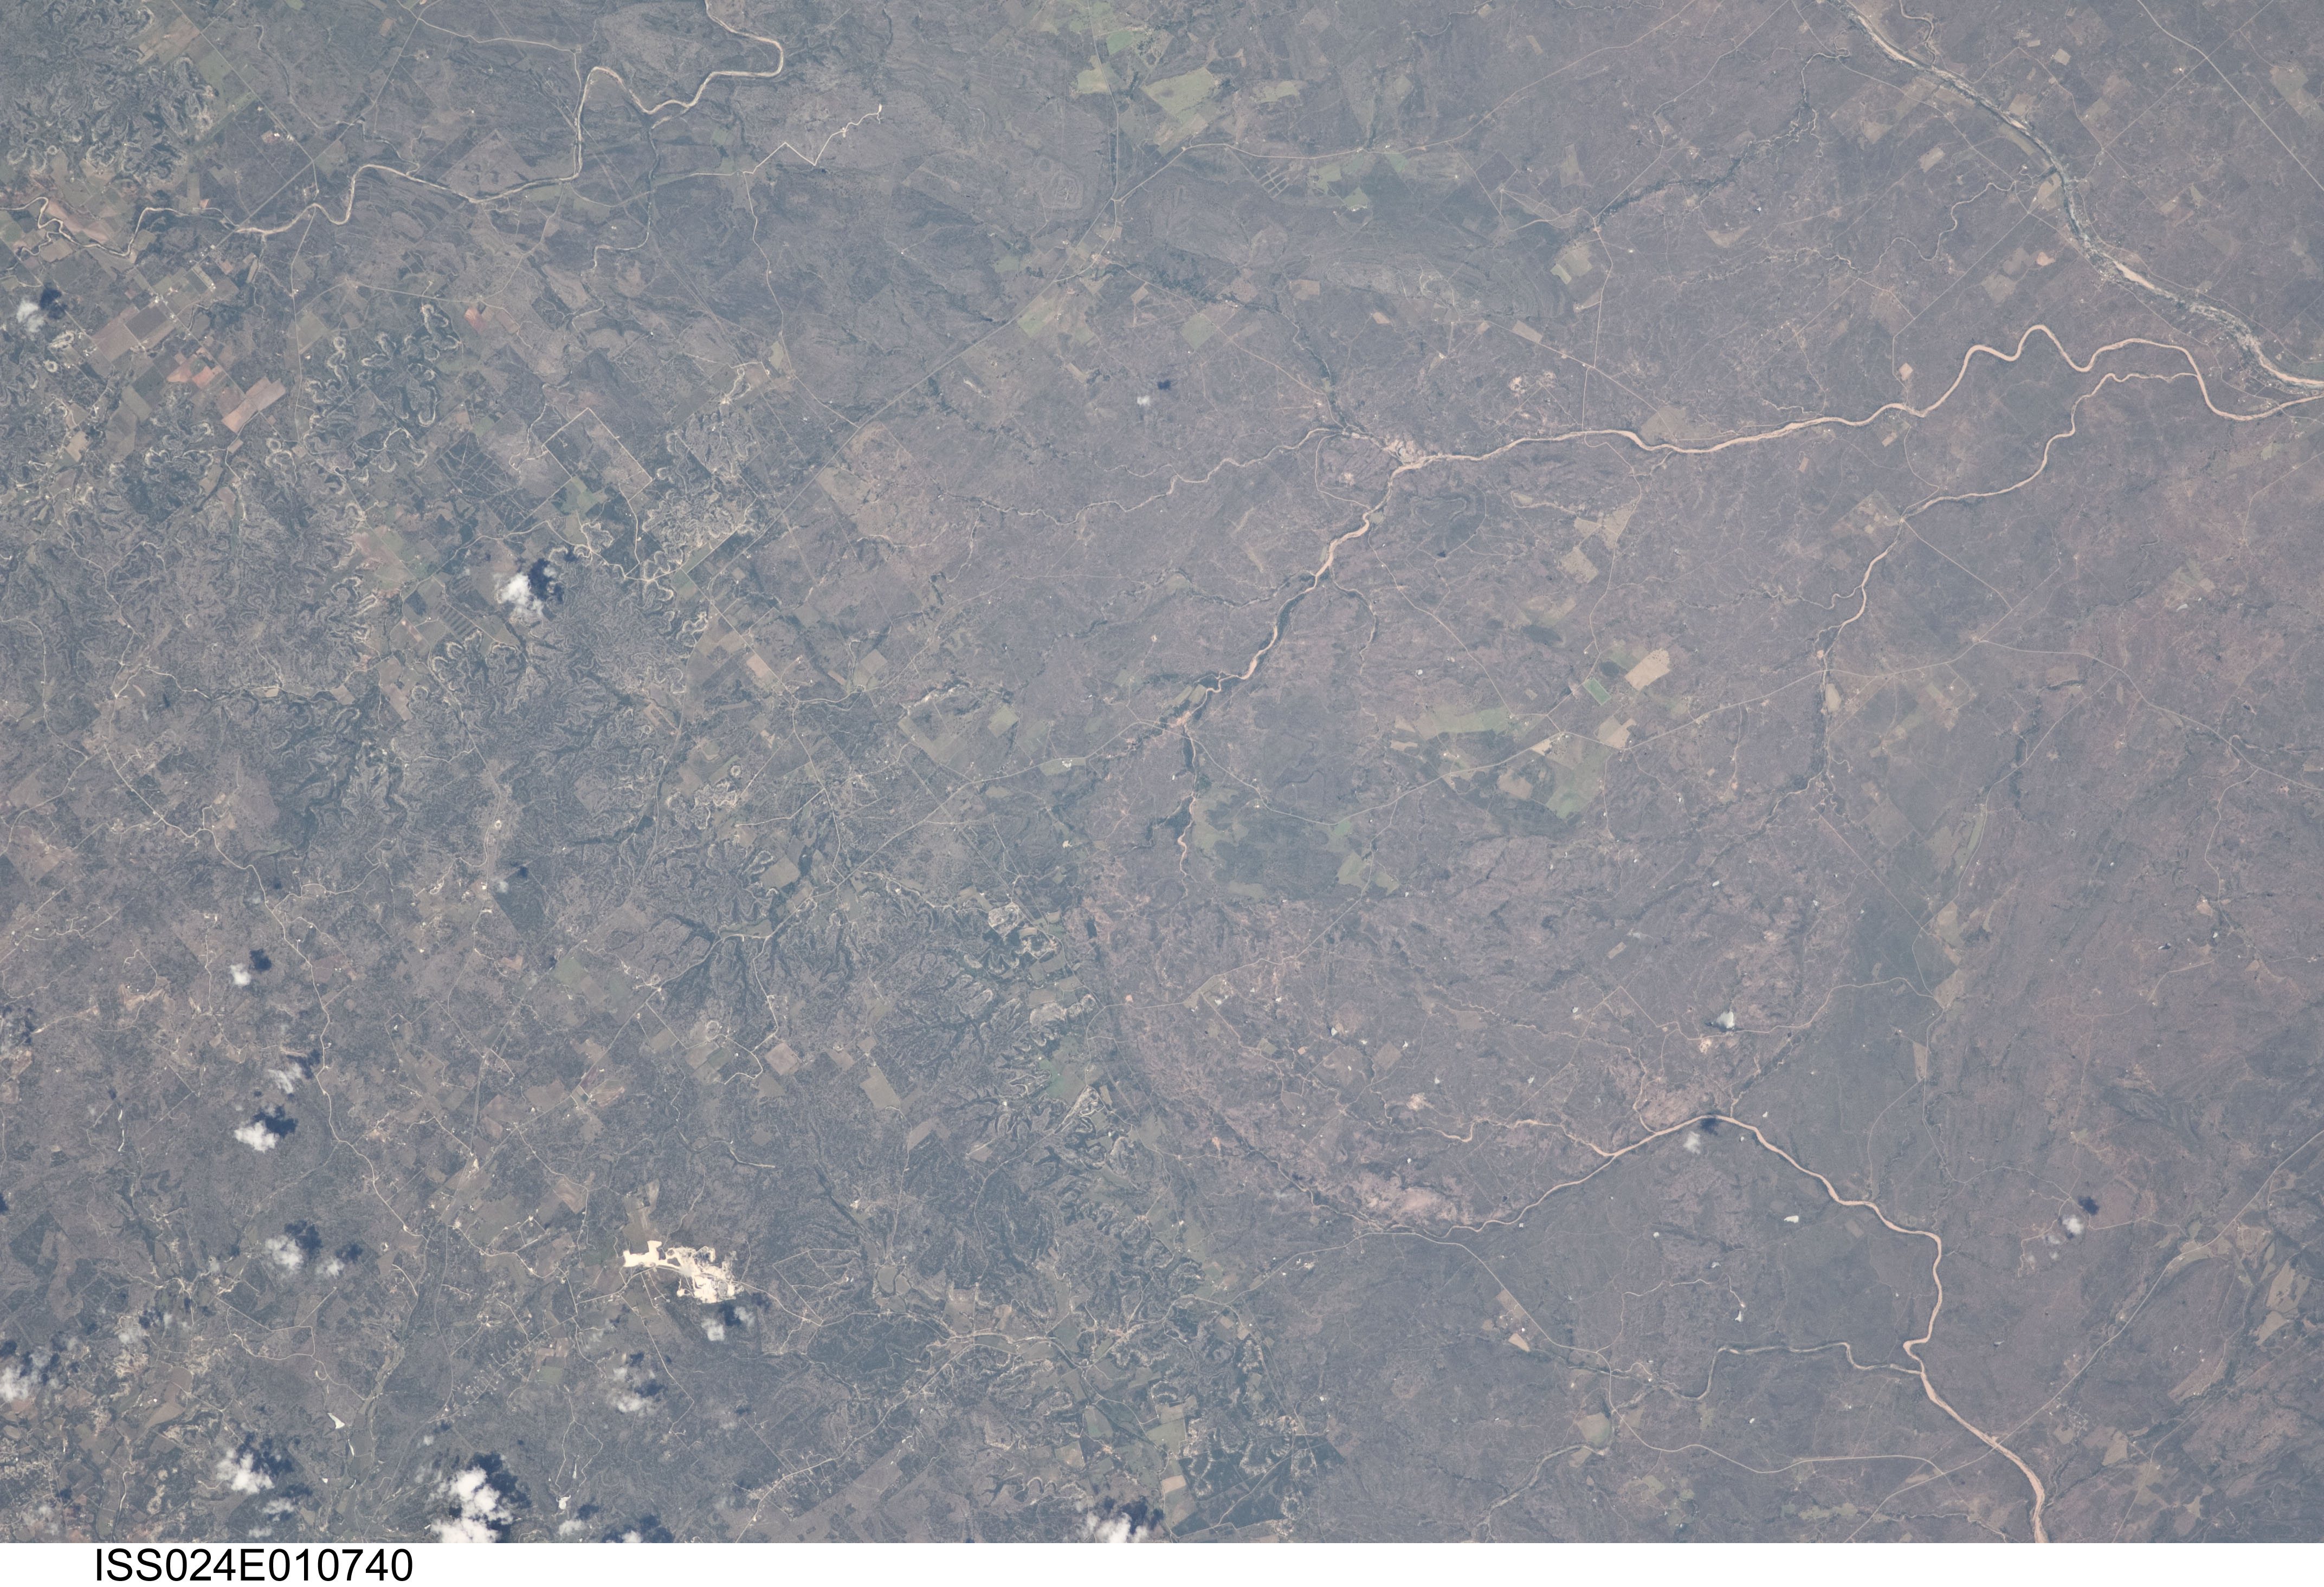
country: USA-TEXAS
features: LLANO R., HICKORY CREEK, SANDY CREEK
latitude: 30.5
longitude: -98.9
